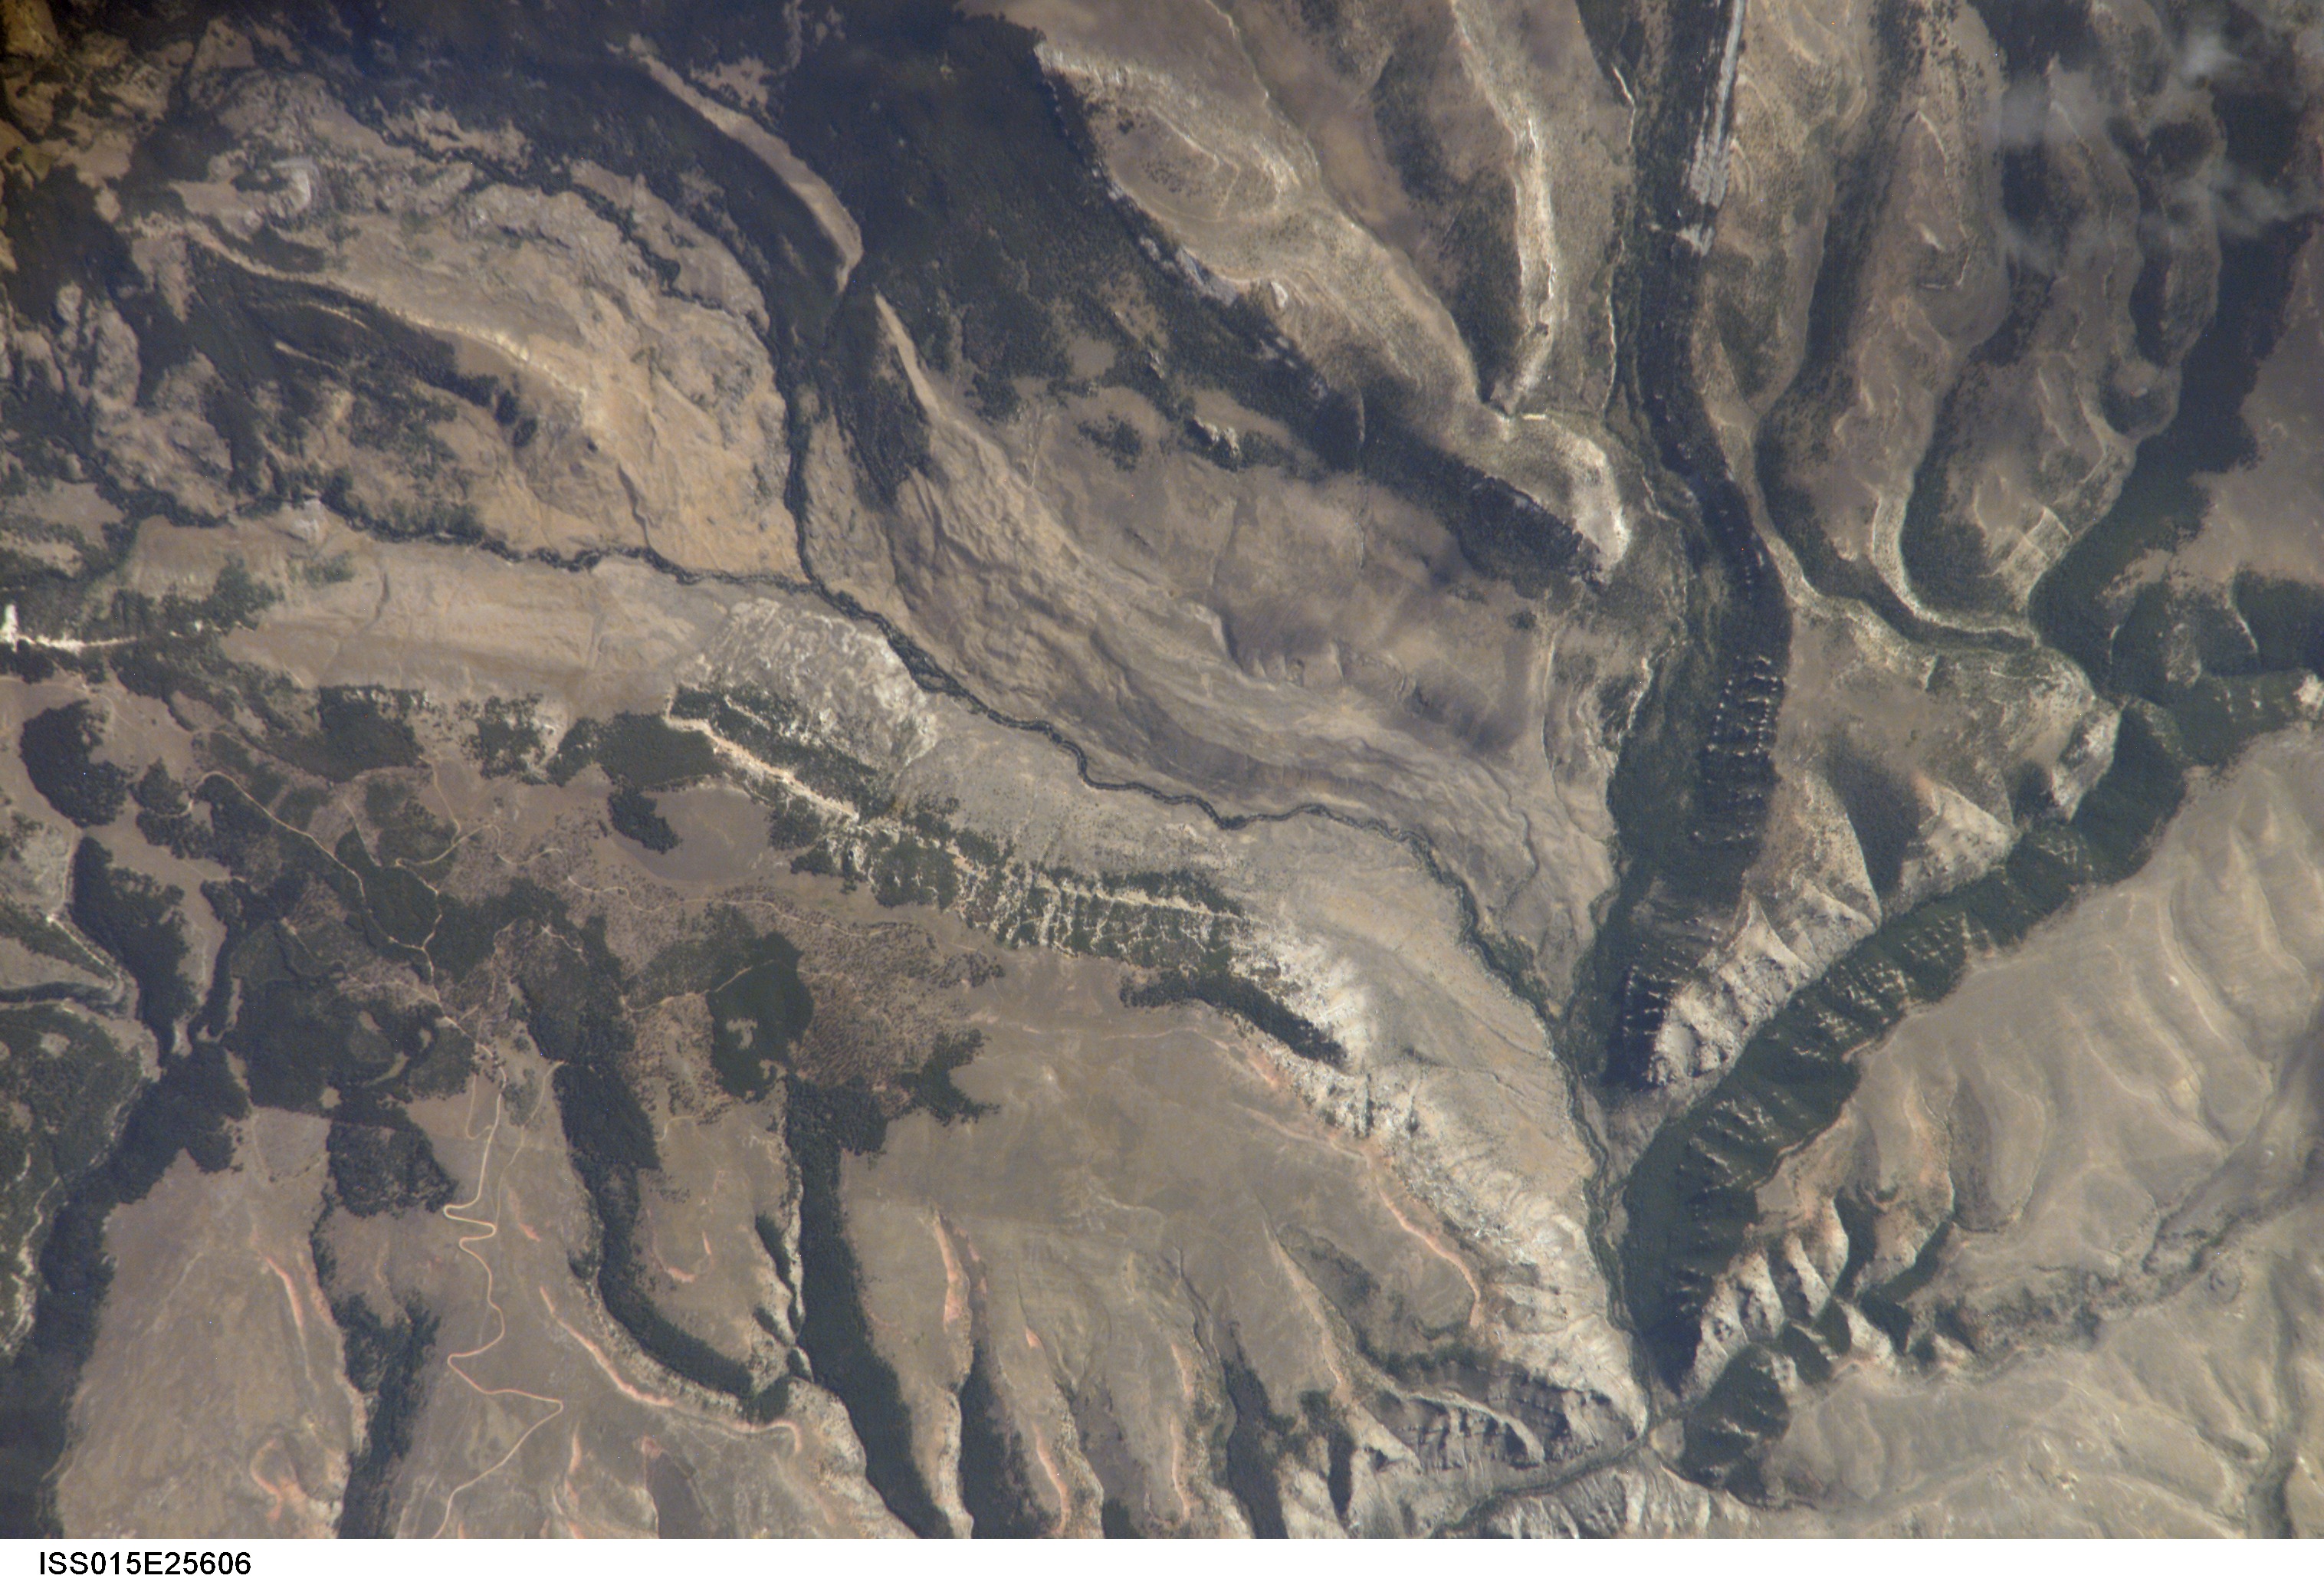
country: USA-WYOMING
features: BIG HORN MTS., PAINT ROCK CR.
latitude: 44.3
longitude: -107.4
